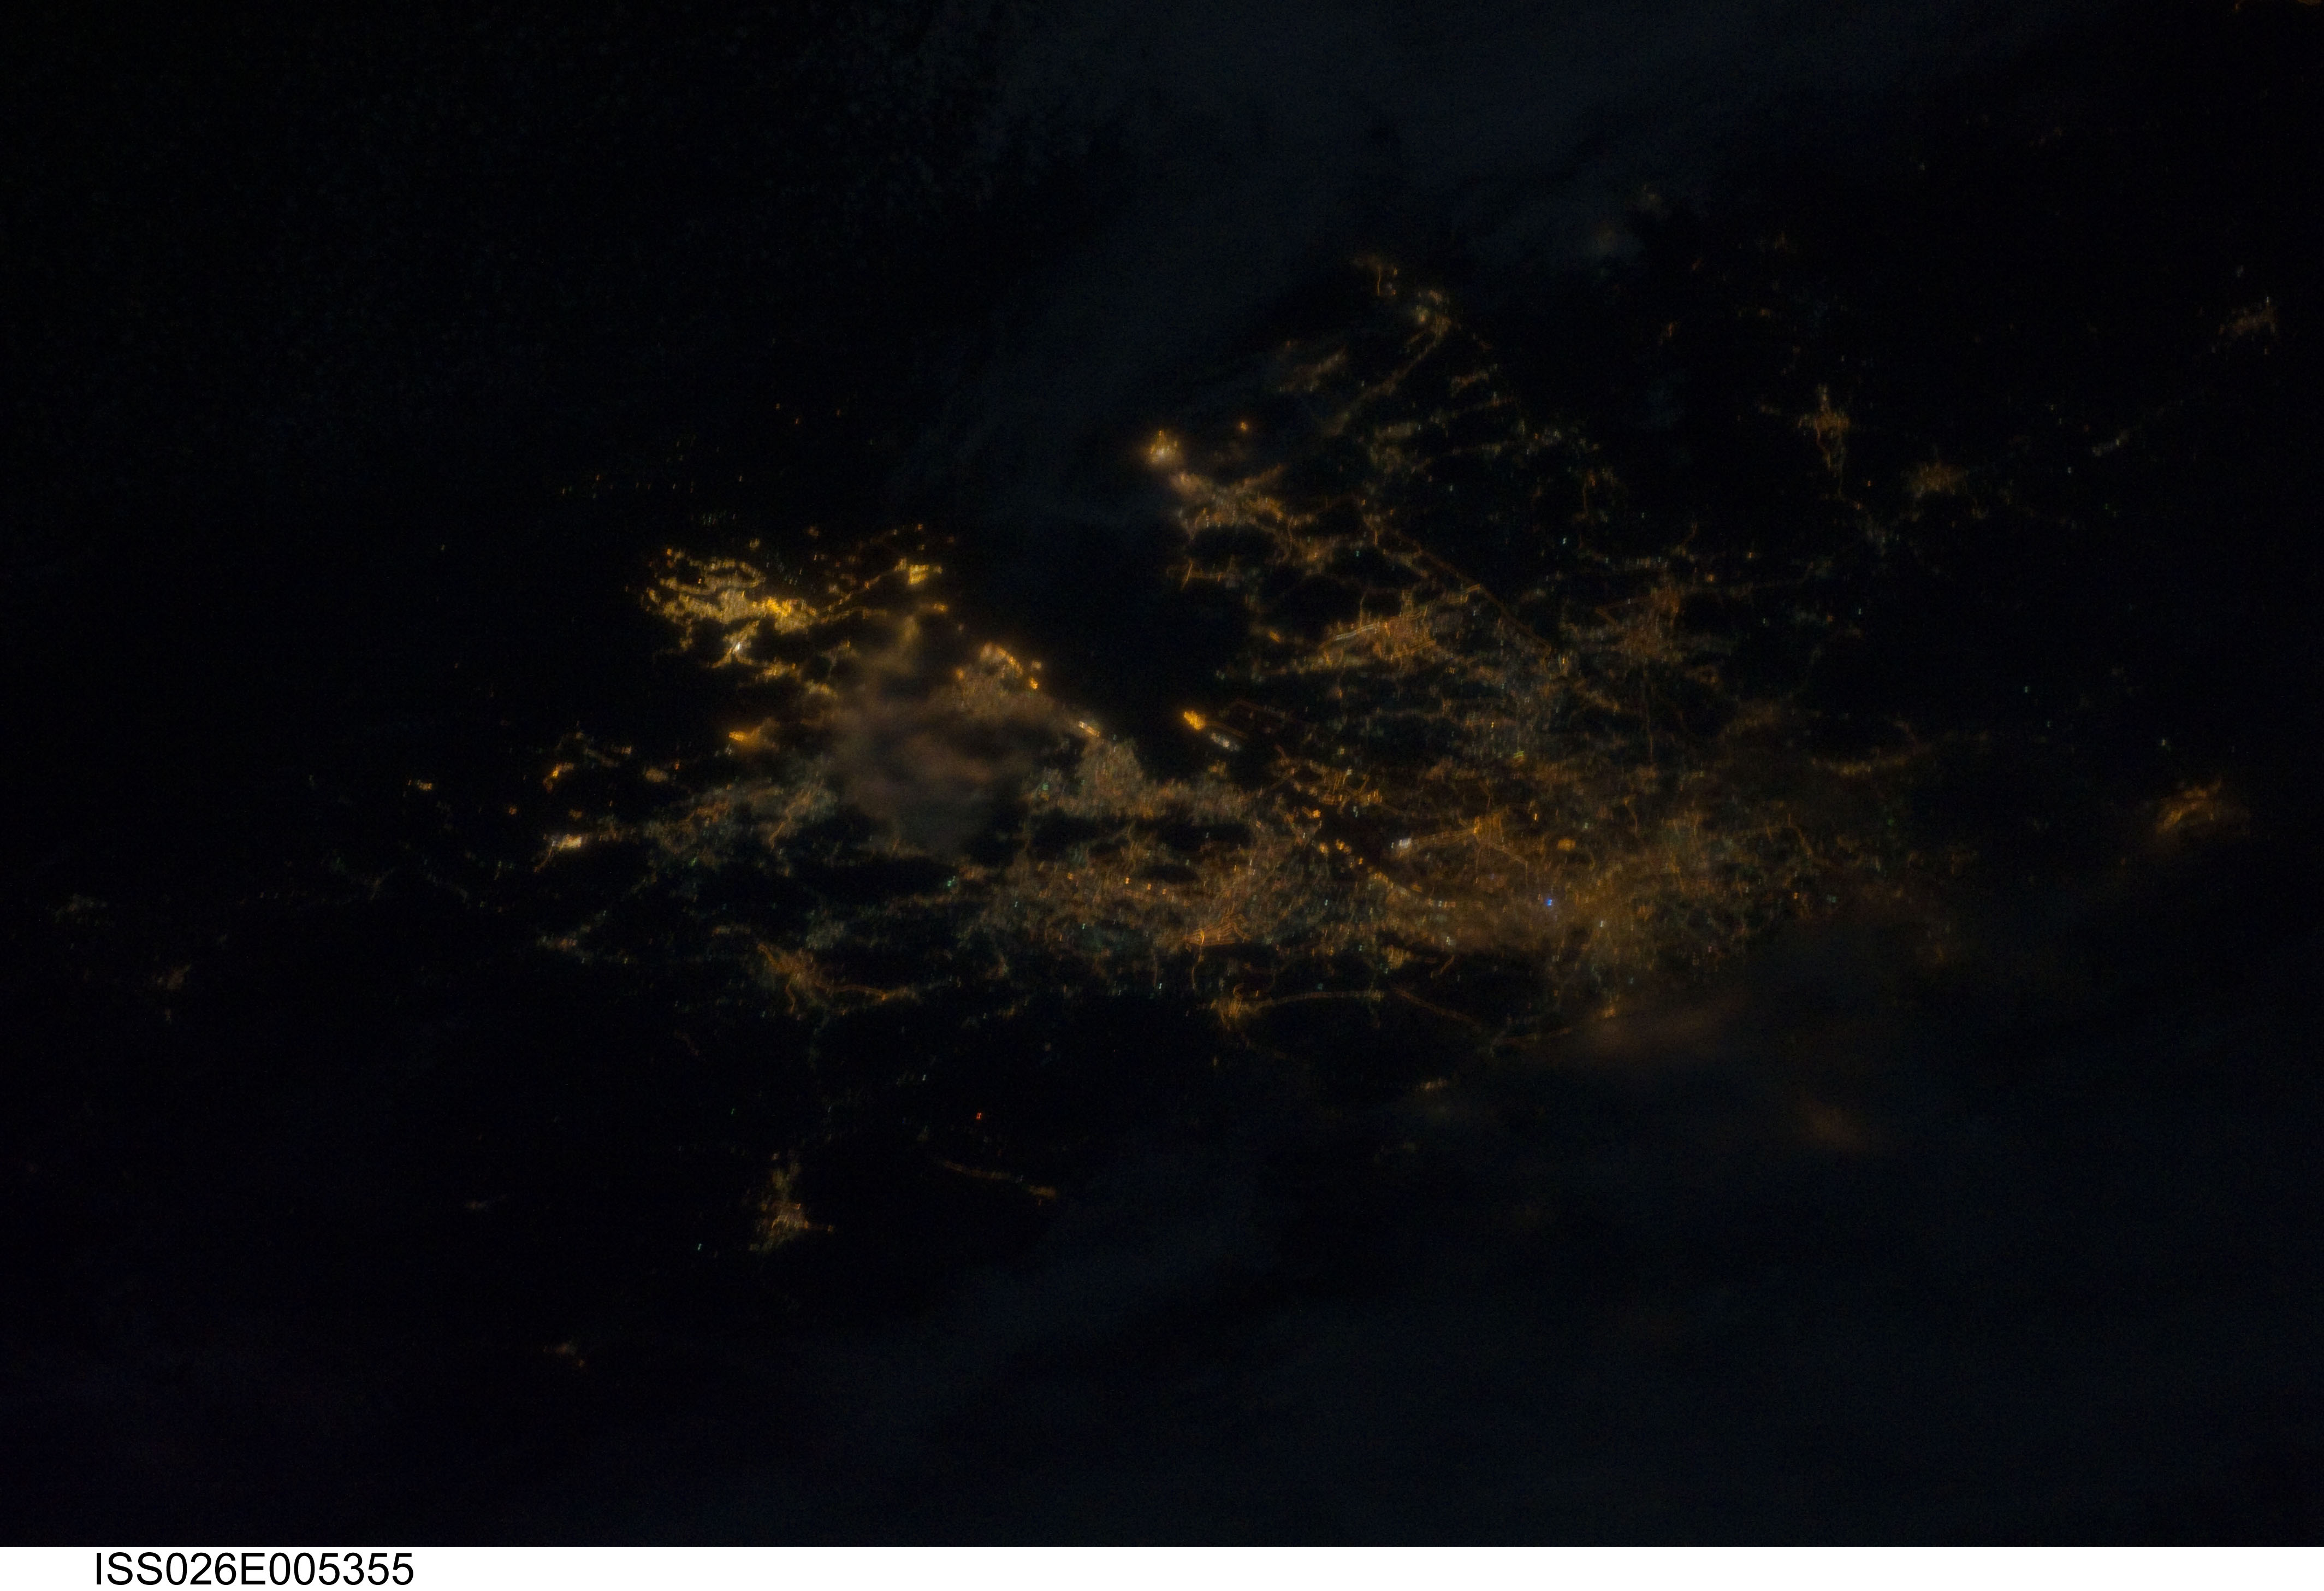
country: CHINA
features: GUANGZHOU-HONG KONG REGION AT NIGHT
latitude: 22.5
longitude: 113.5
